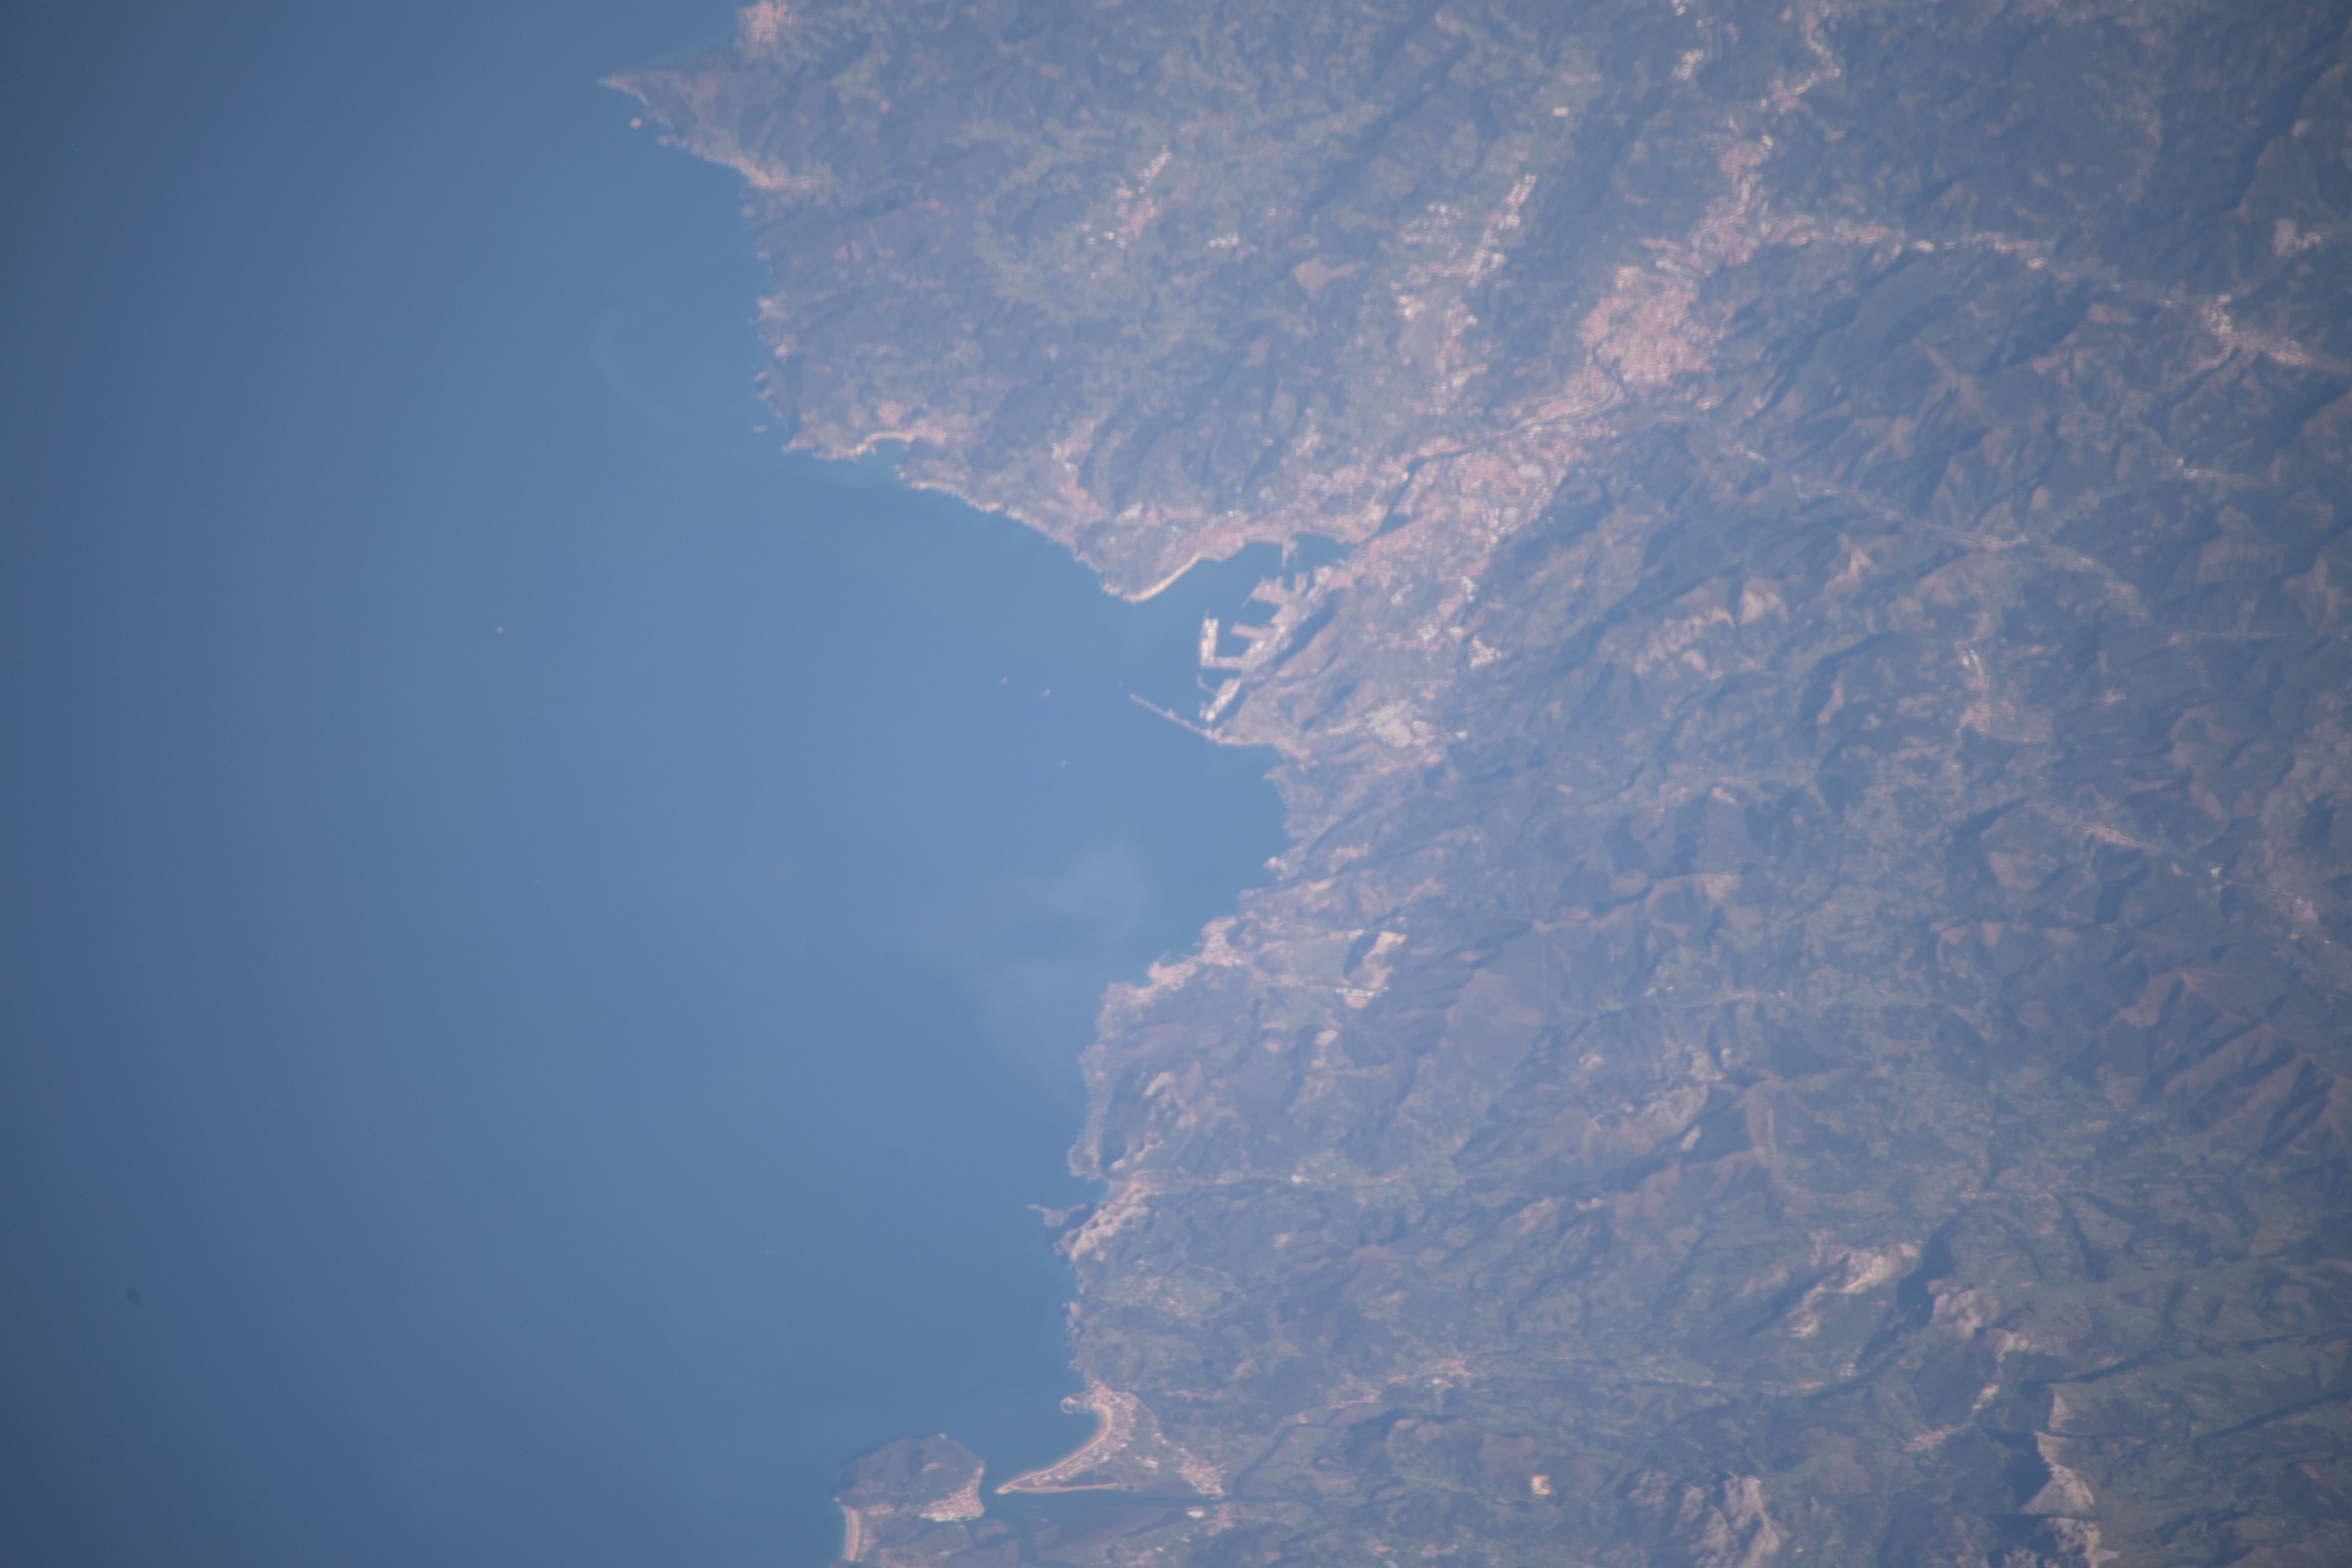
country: SPAIN
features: LAREDO, BERMEO BILBAO
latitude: 43.4
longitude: -3.1
